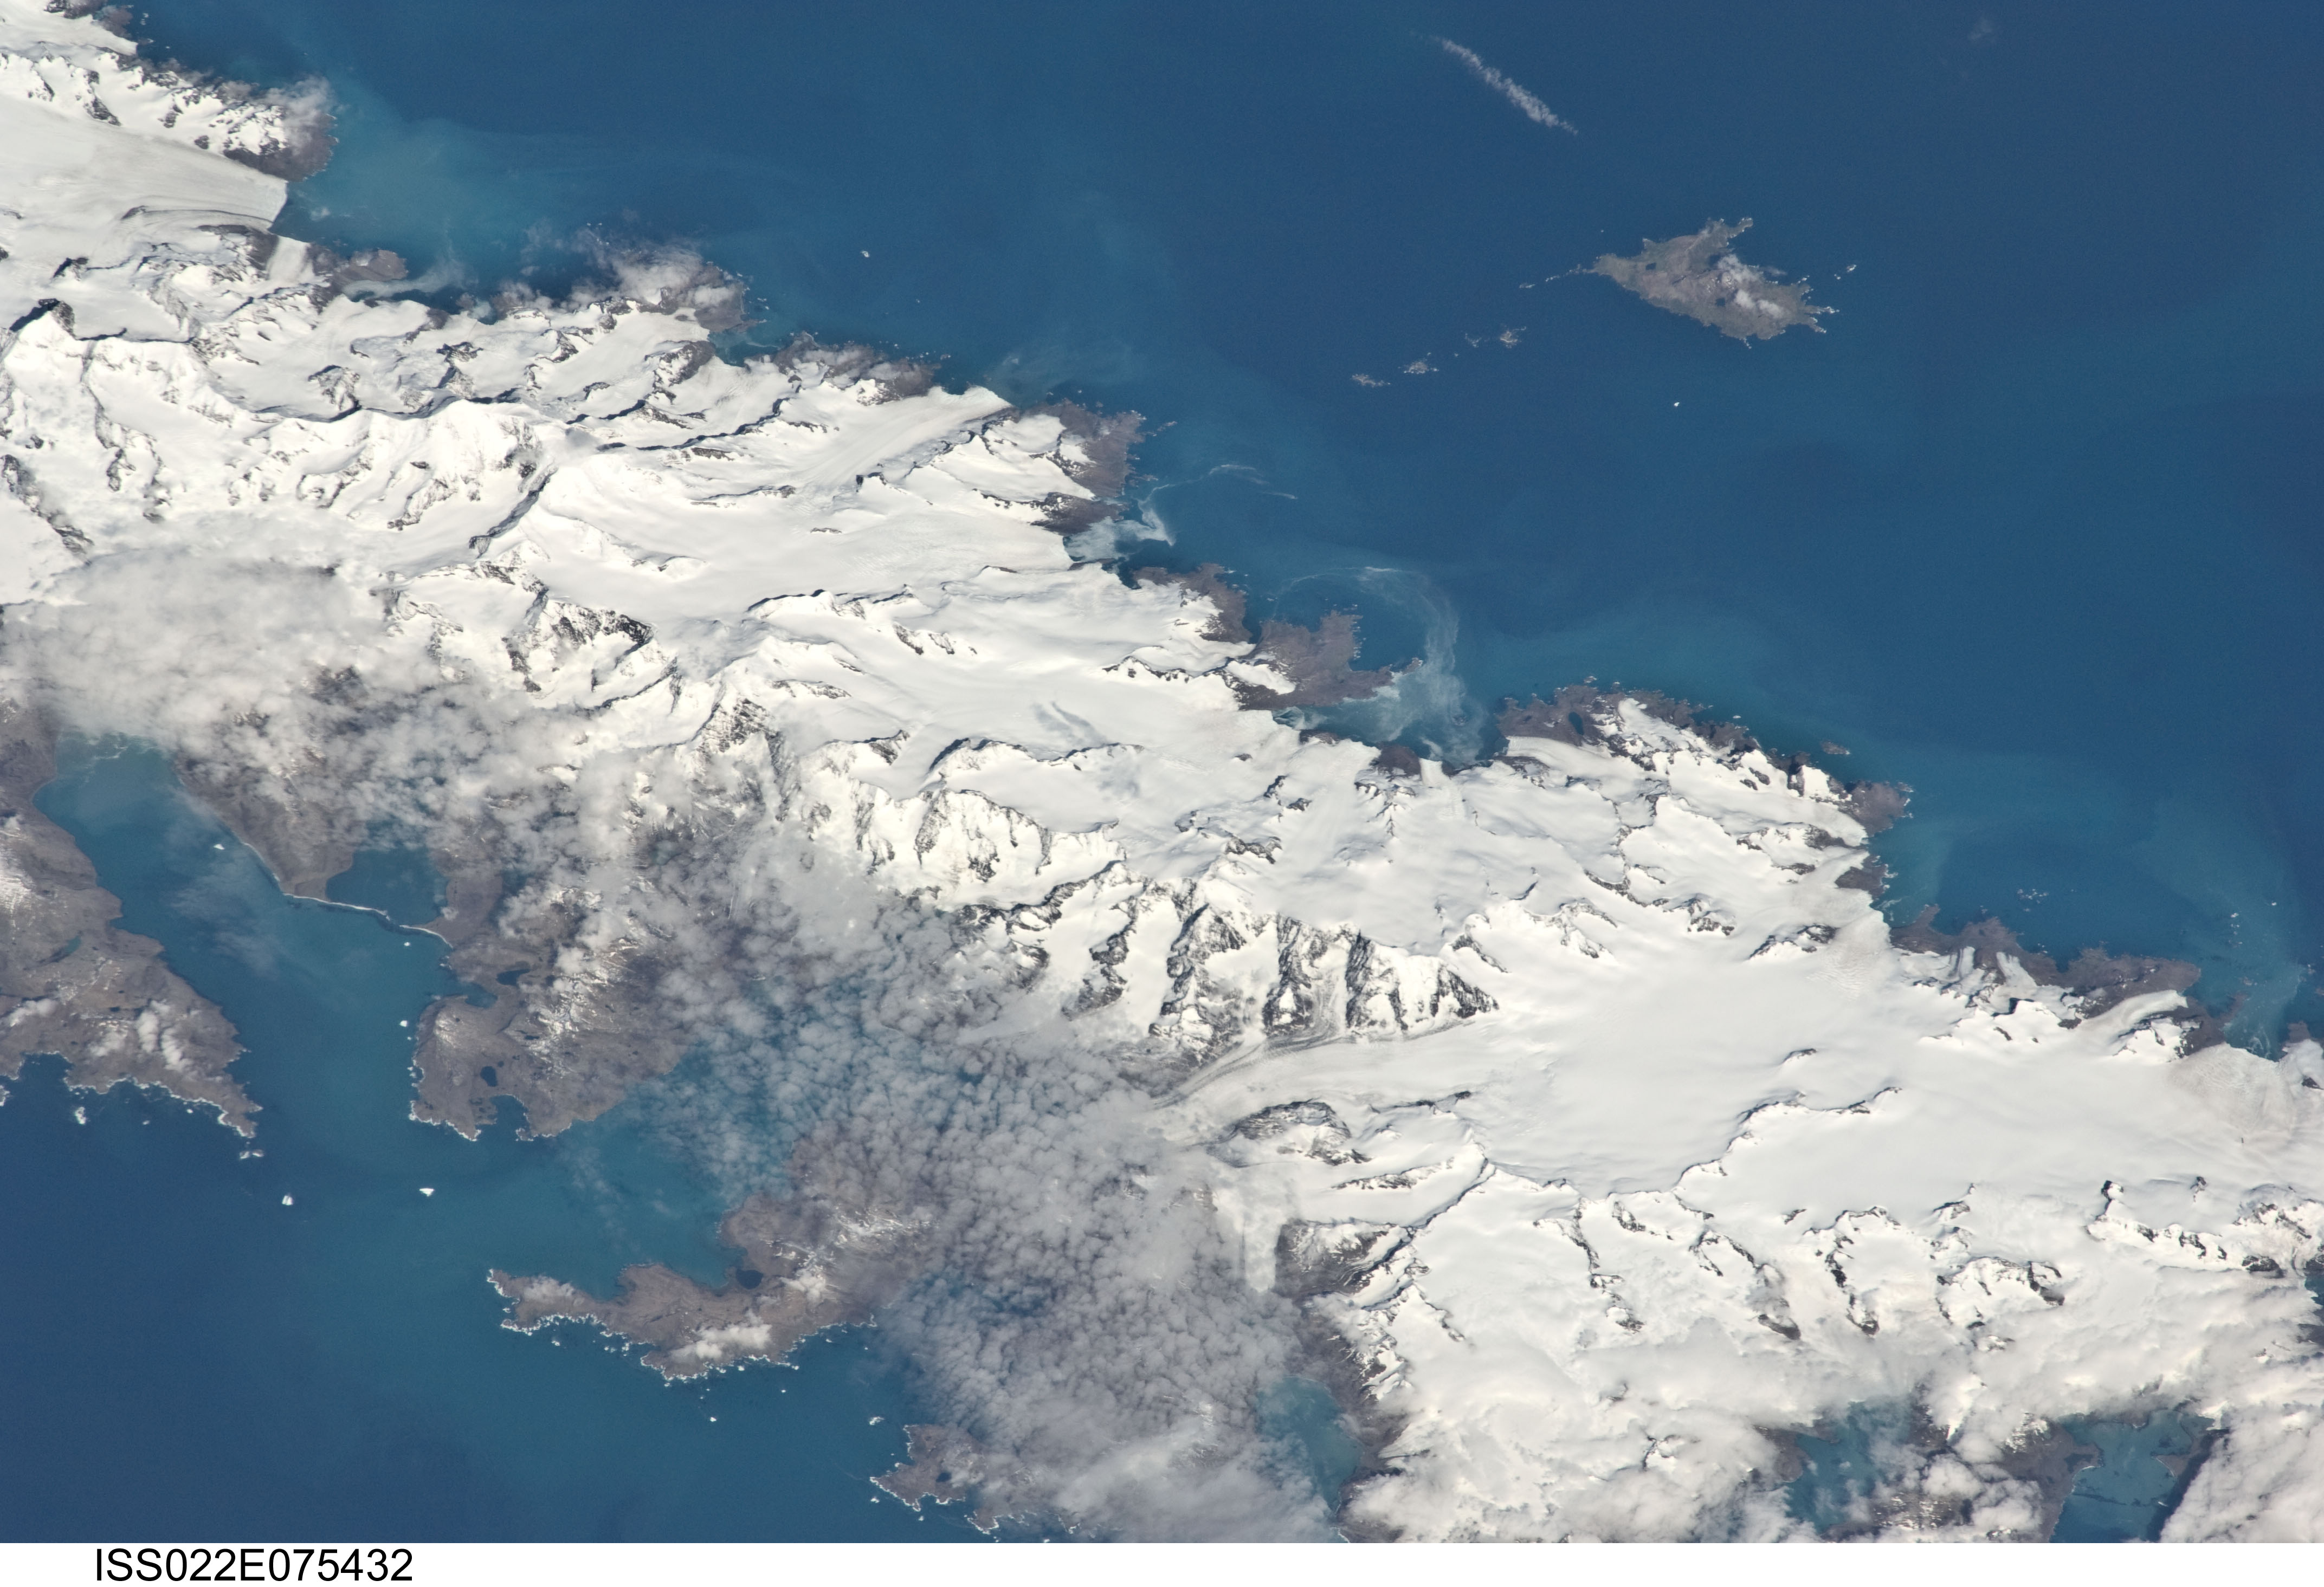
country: SOUTH GEORGIA IS.
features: SOUTH CENTRAL AREA OF I., GLACIERS, SNOW, ICE
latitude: -54.4
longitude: -36.8
